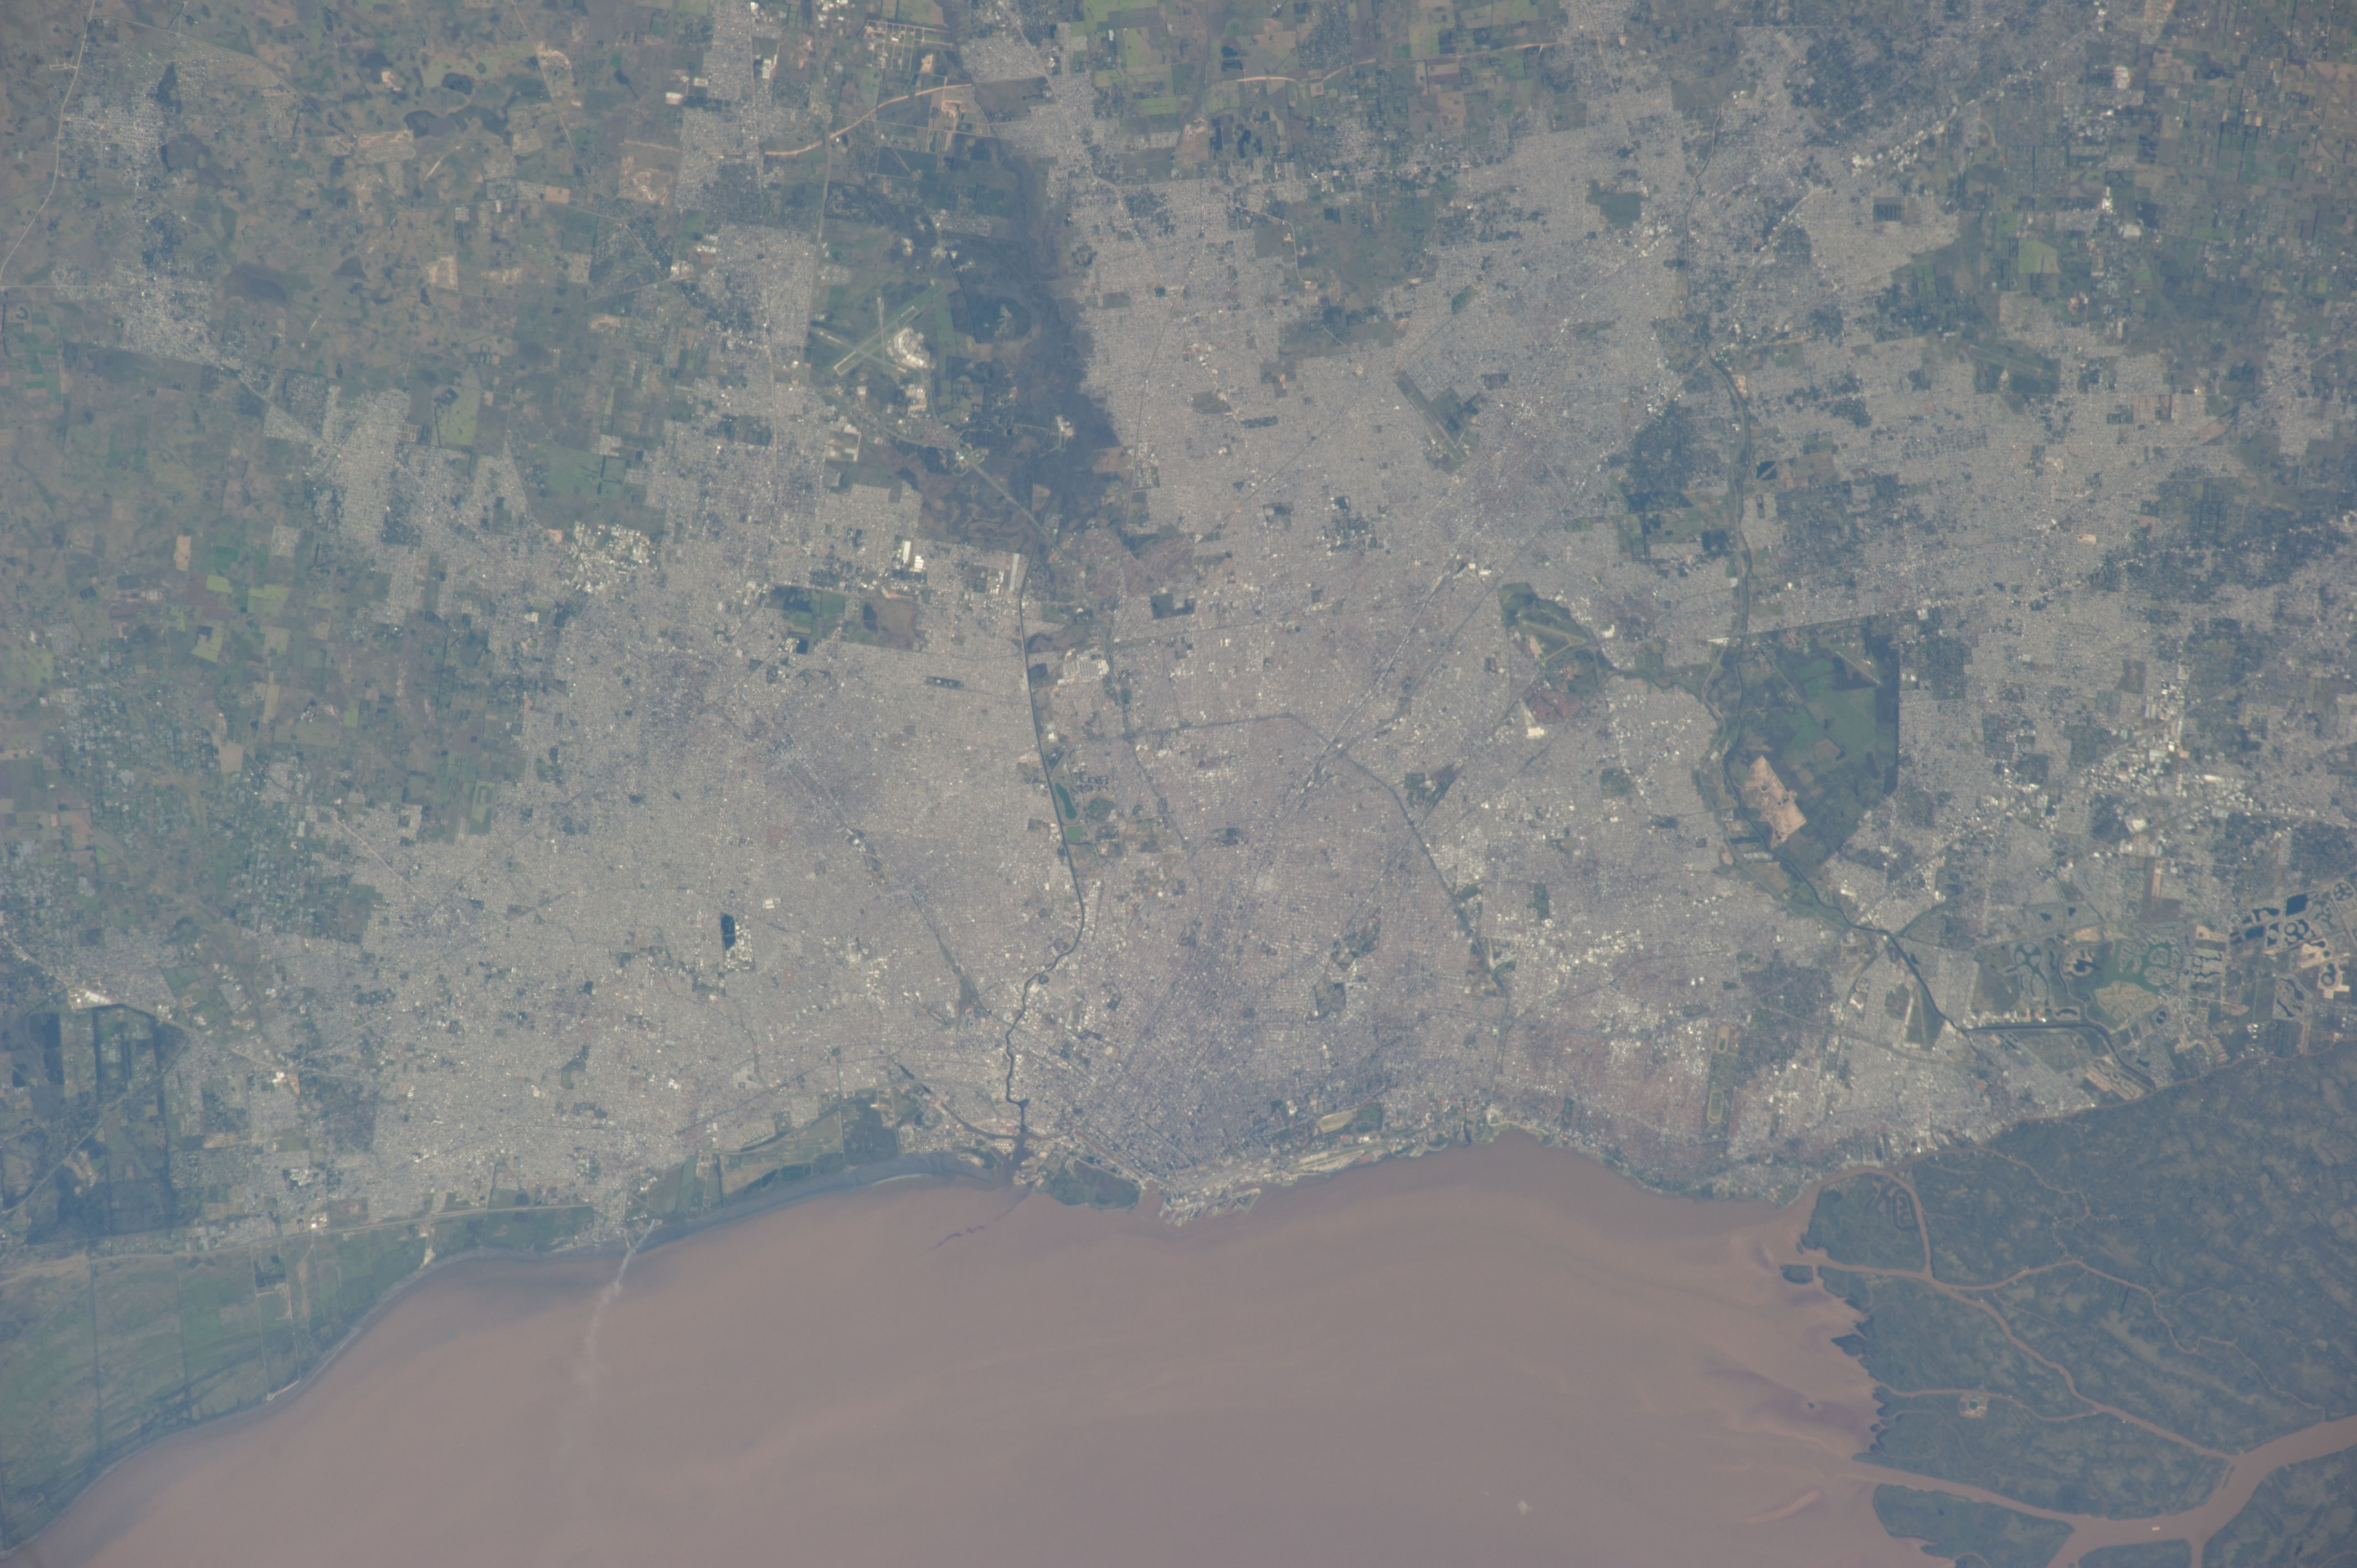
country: ARGENTINA
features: LAGUNA SAN JOSE DE LA LENA AEROPUERTO EL PALOMAR,BERAZATEGUI,CAMPO DE MAYO MILITARY BASE,CEAMSE CAMPO DE MAYO,BOSQUES DE EZEIZA,RIVER PLATE,BUENOS AIRES,FLORENCIO VARELA
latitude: -34.7
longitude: -58.5
